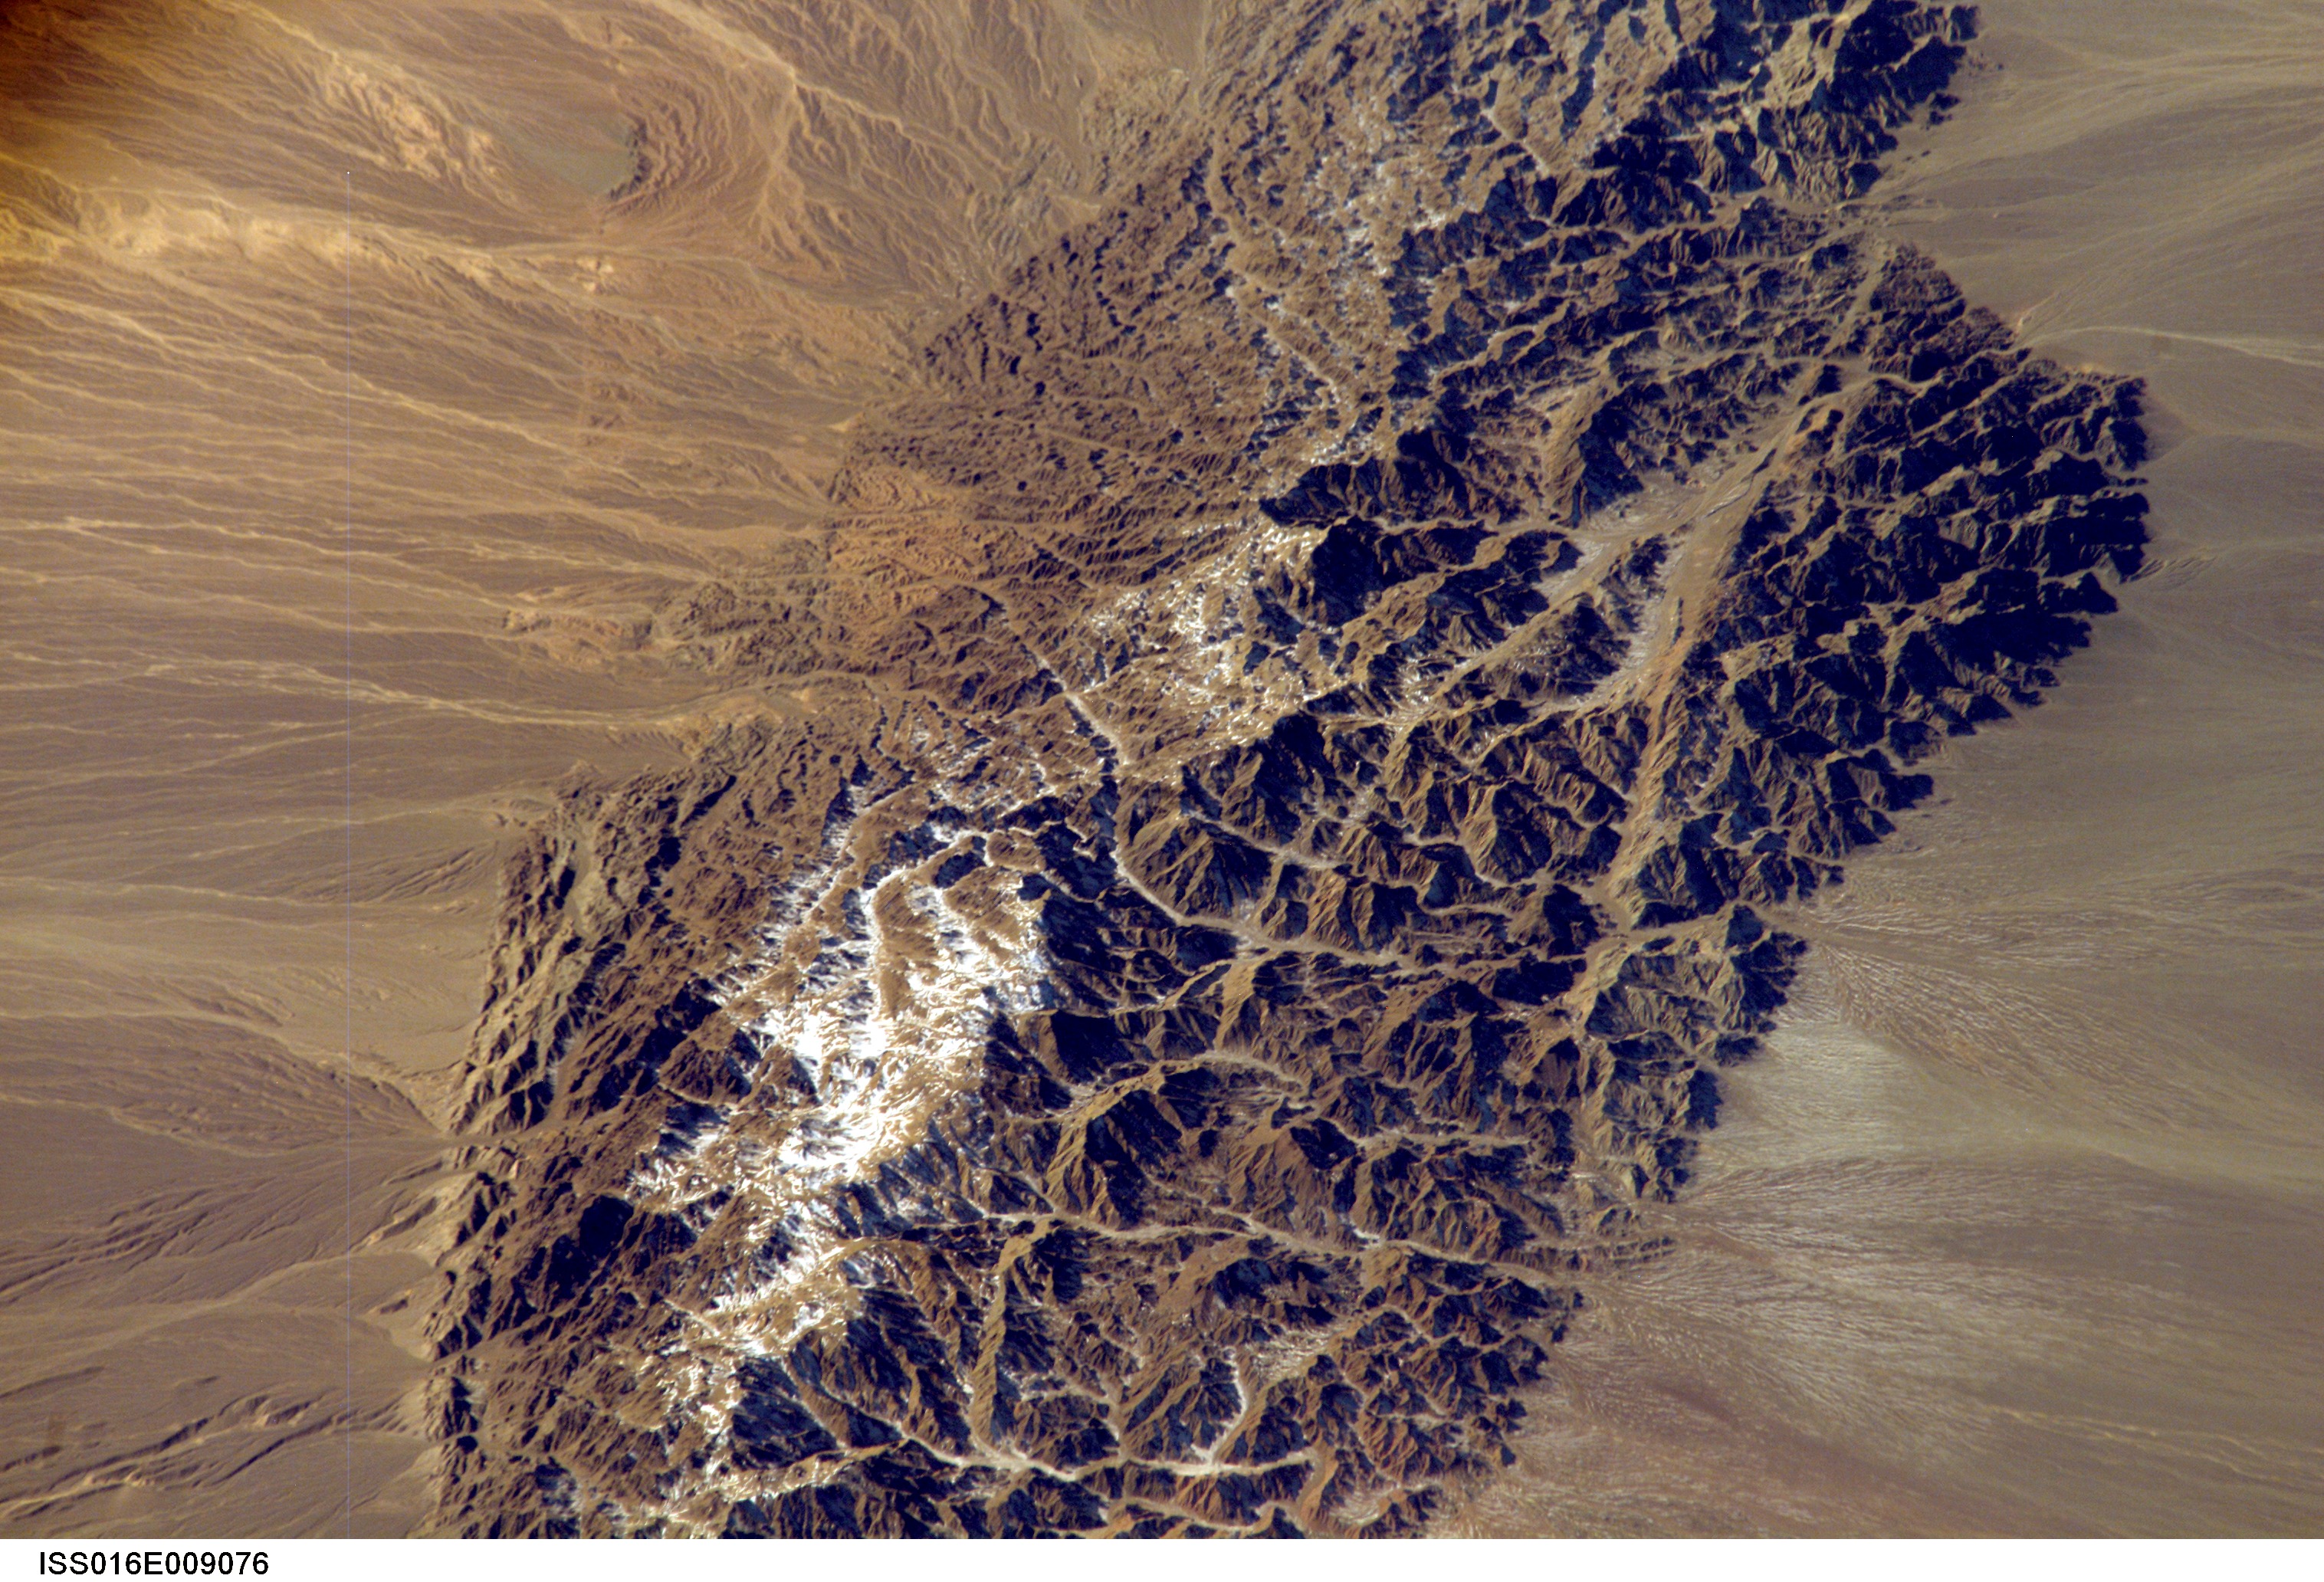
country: MONGOLIA
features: NEMEGT UUL RANGE, ALLUVIAL FANS
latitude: 43.7
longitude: 100.9
